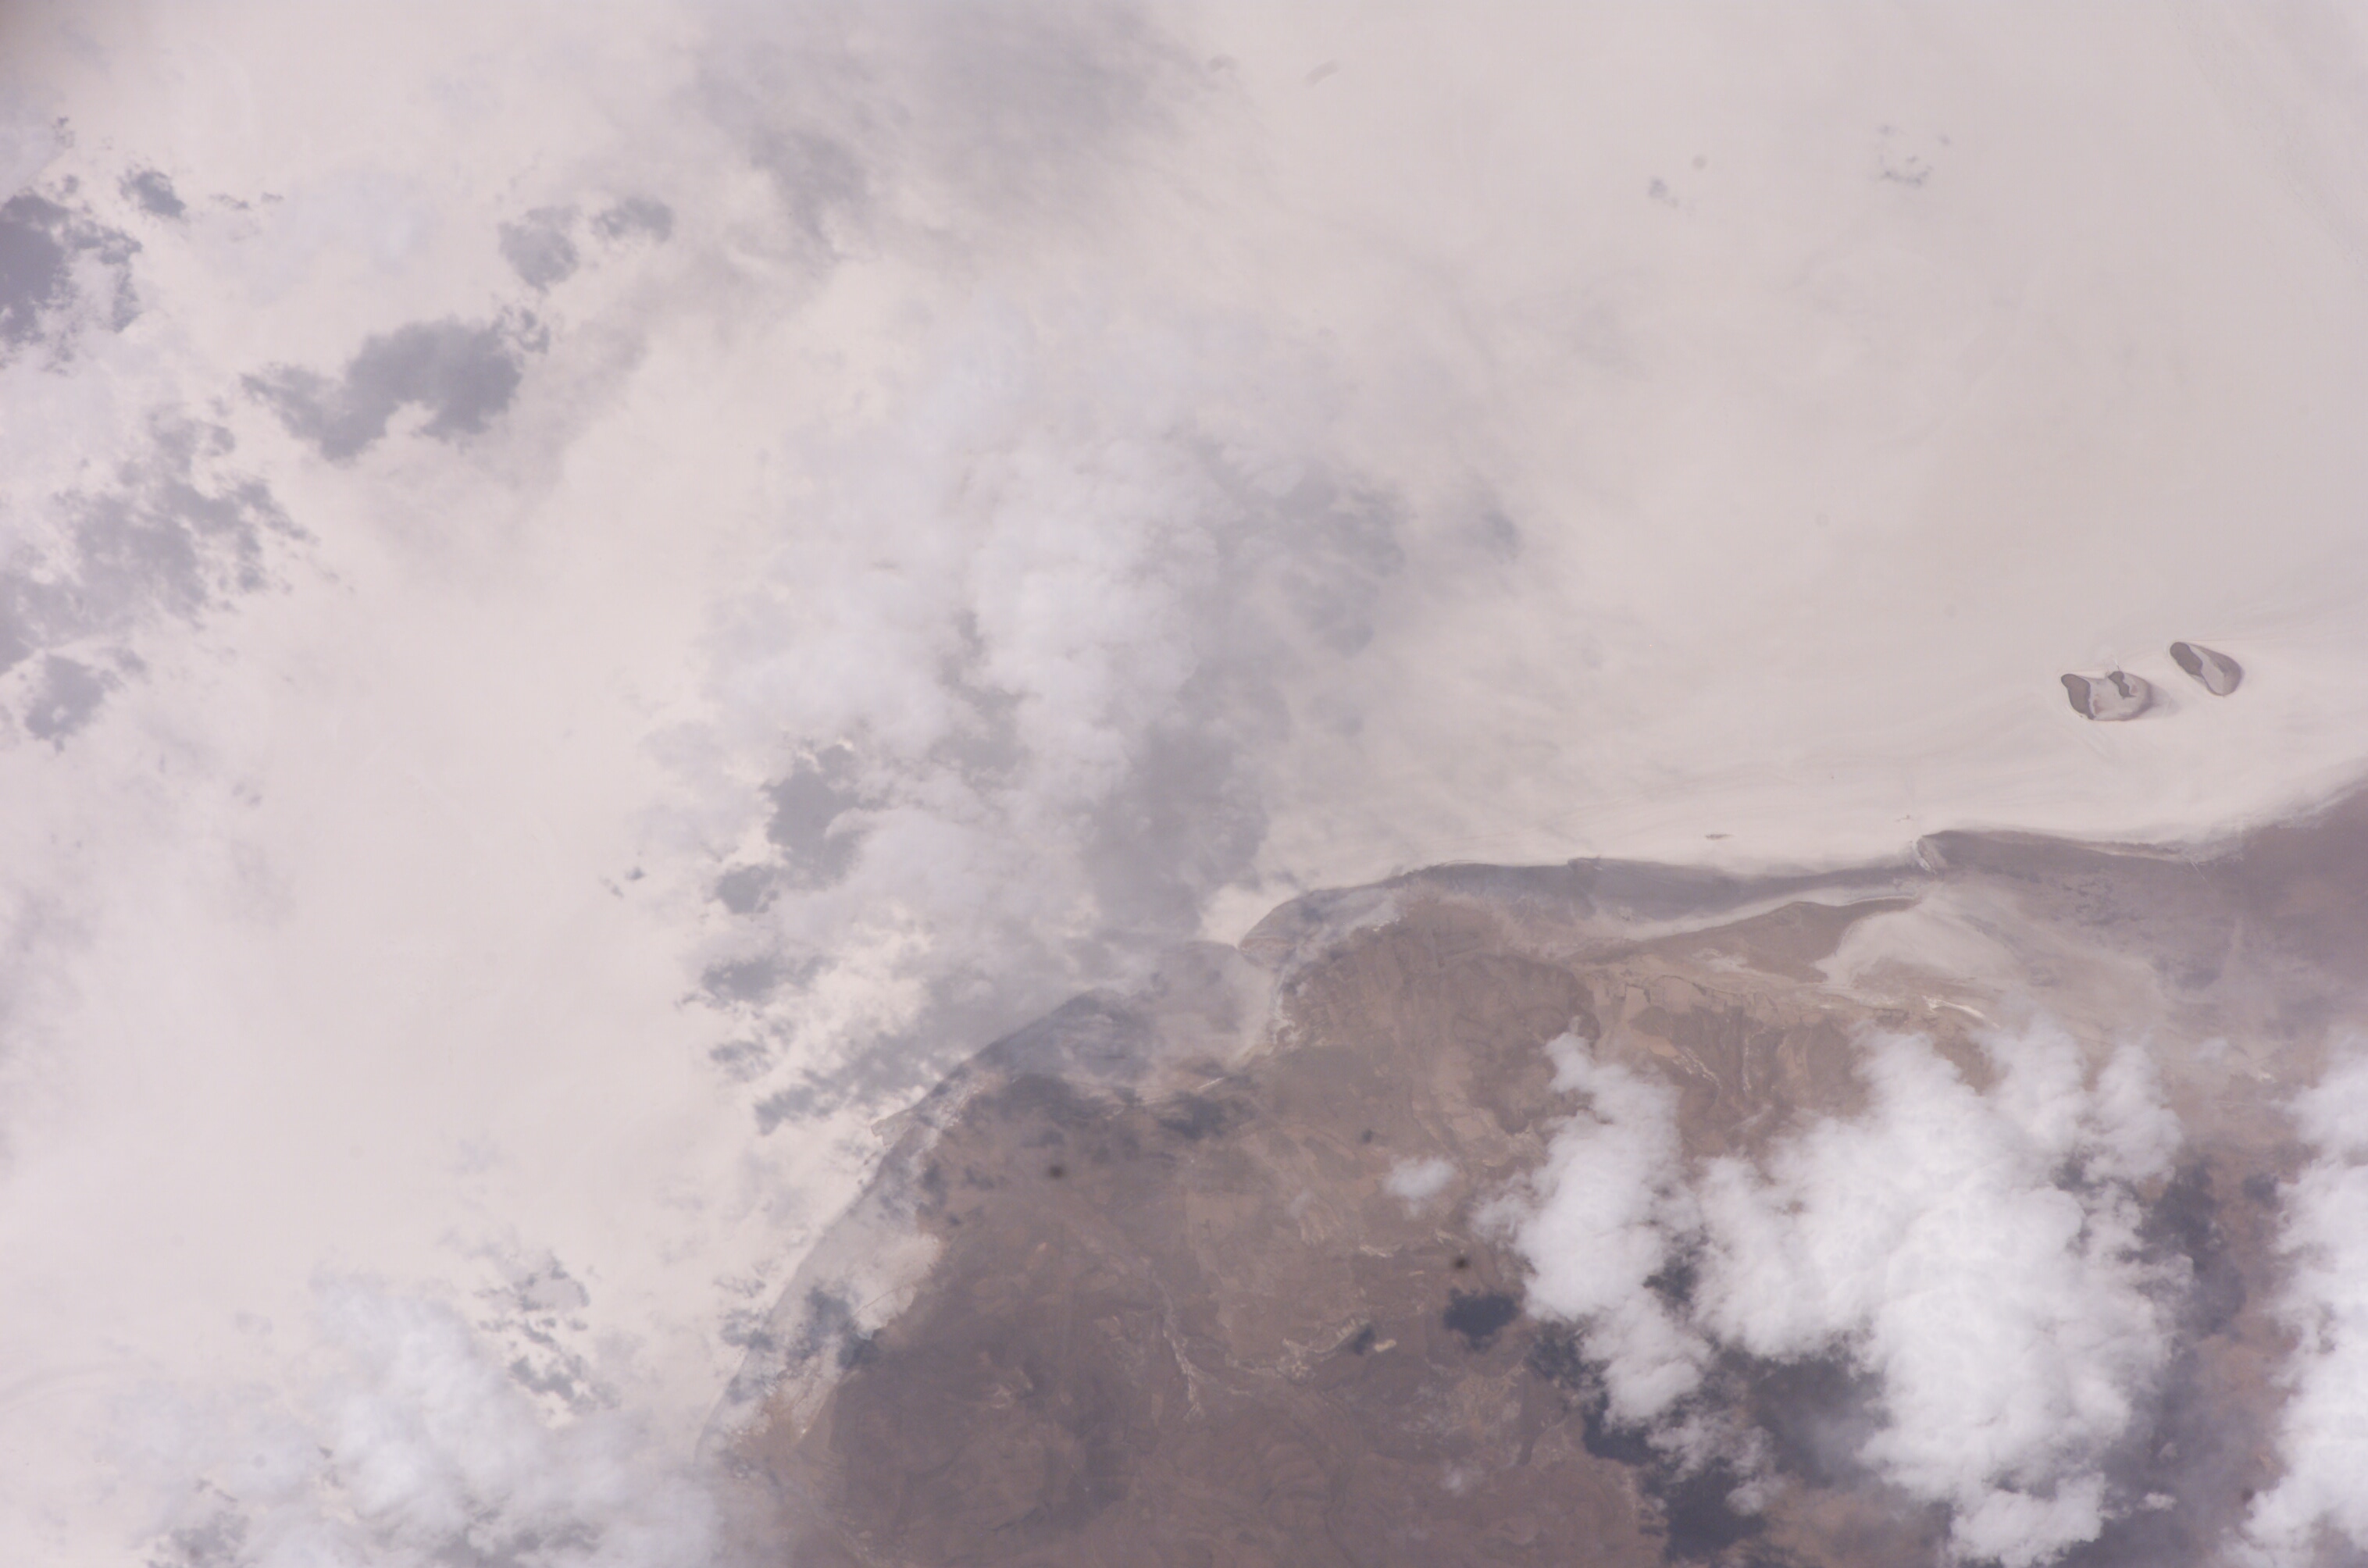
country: BOLIVIA
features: SALAR COIPASA
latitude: -19.5
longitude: -68.0
